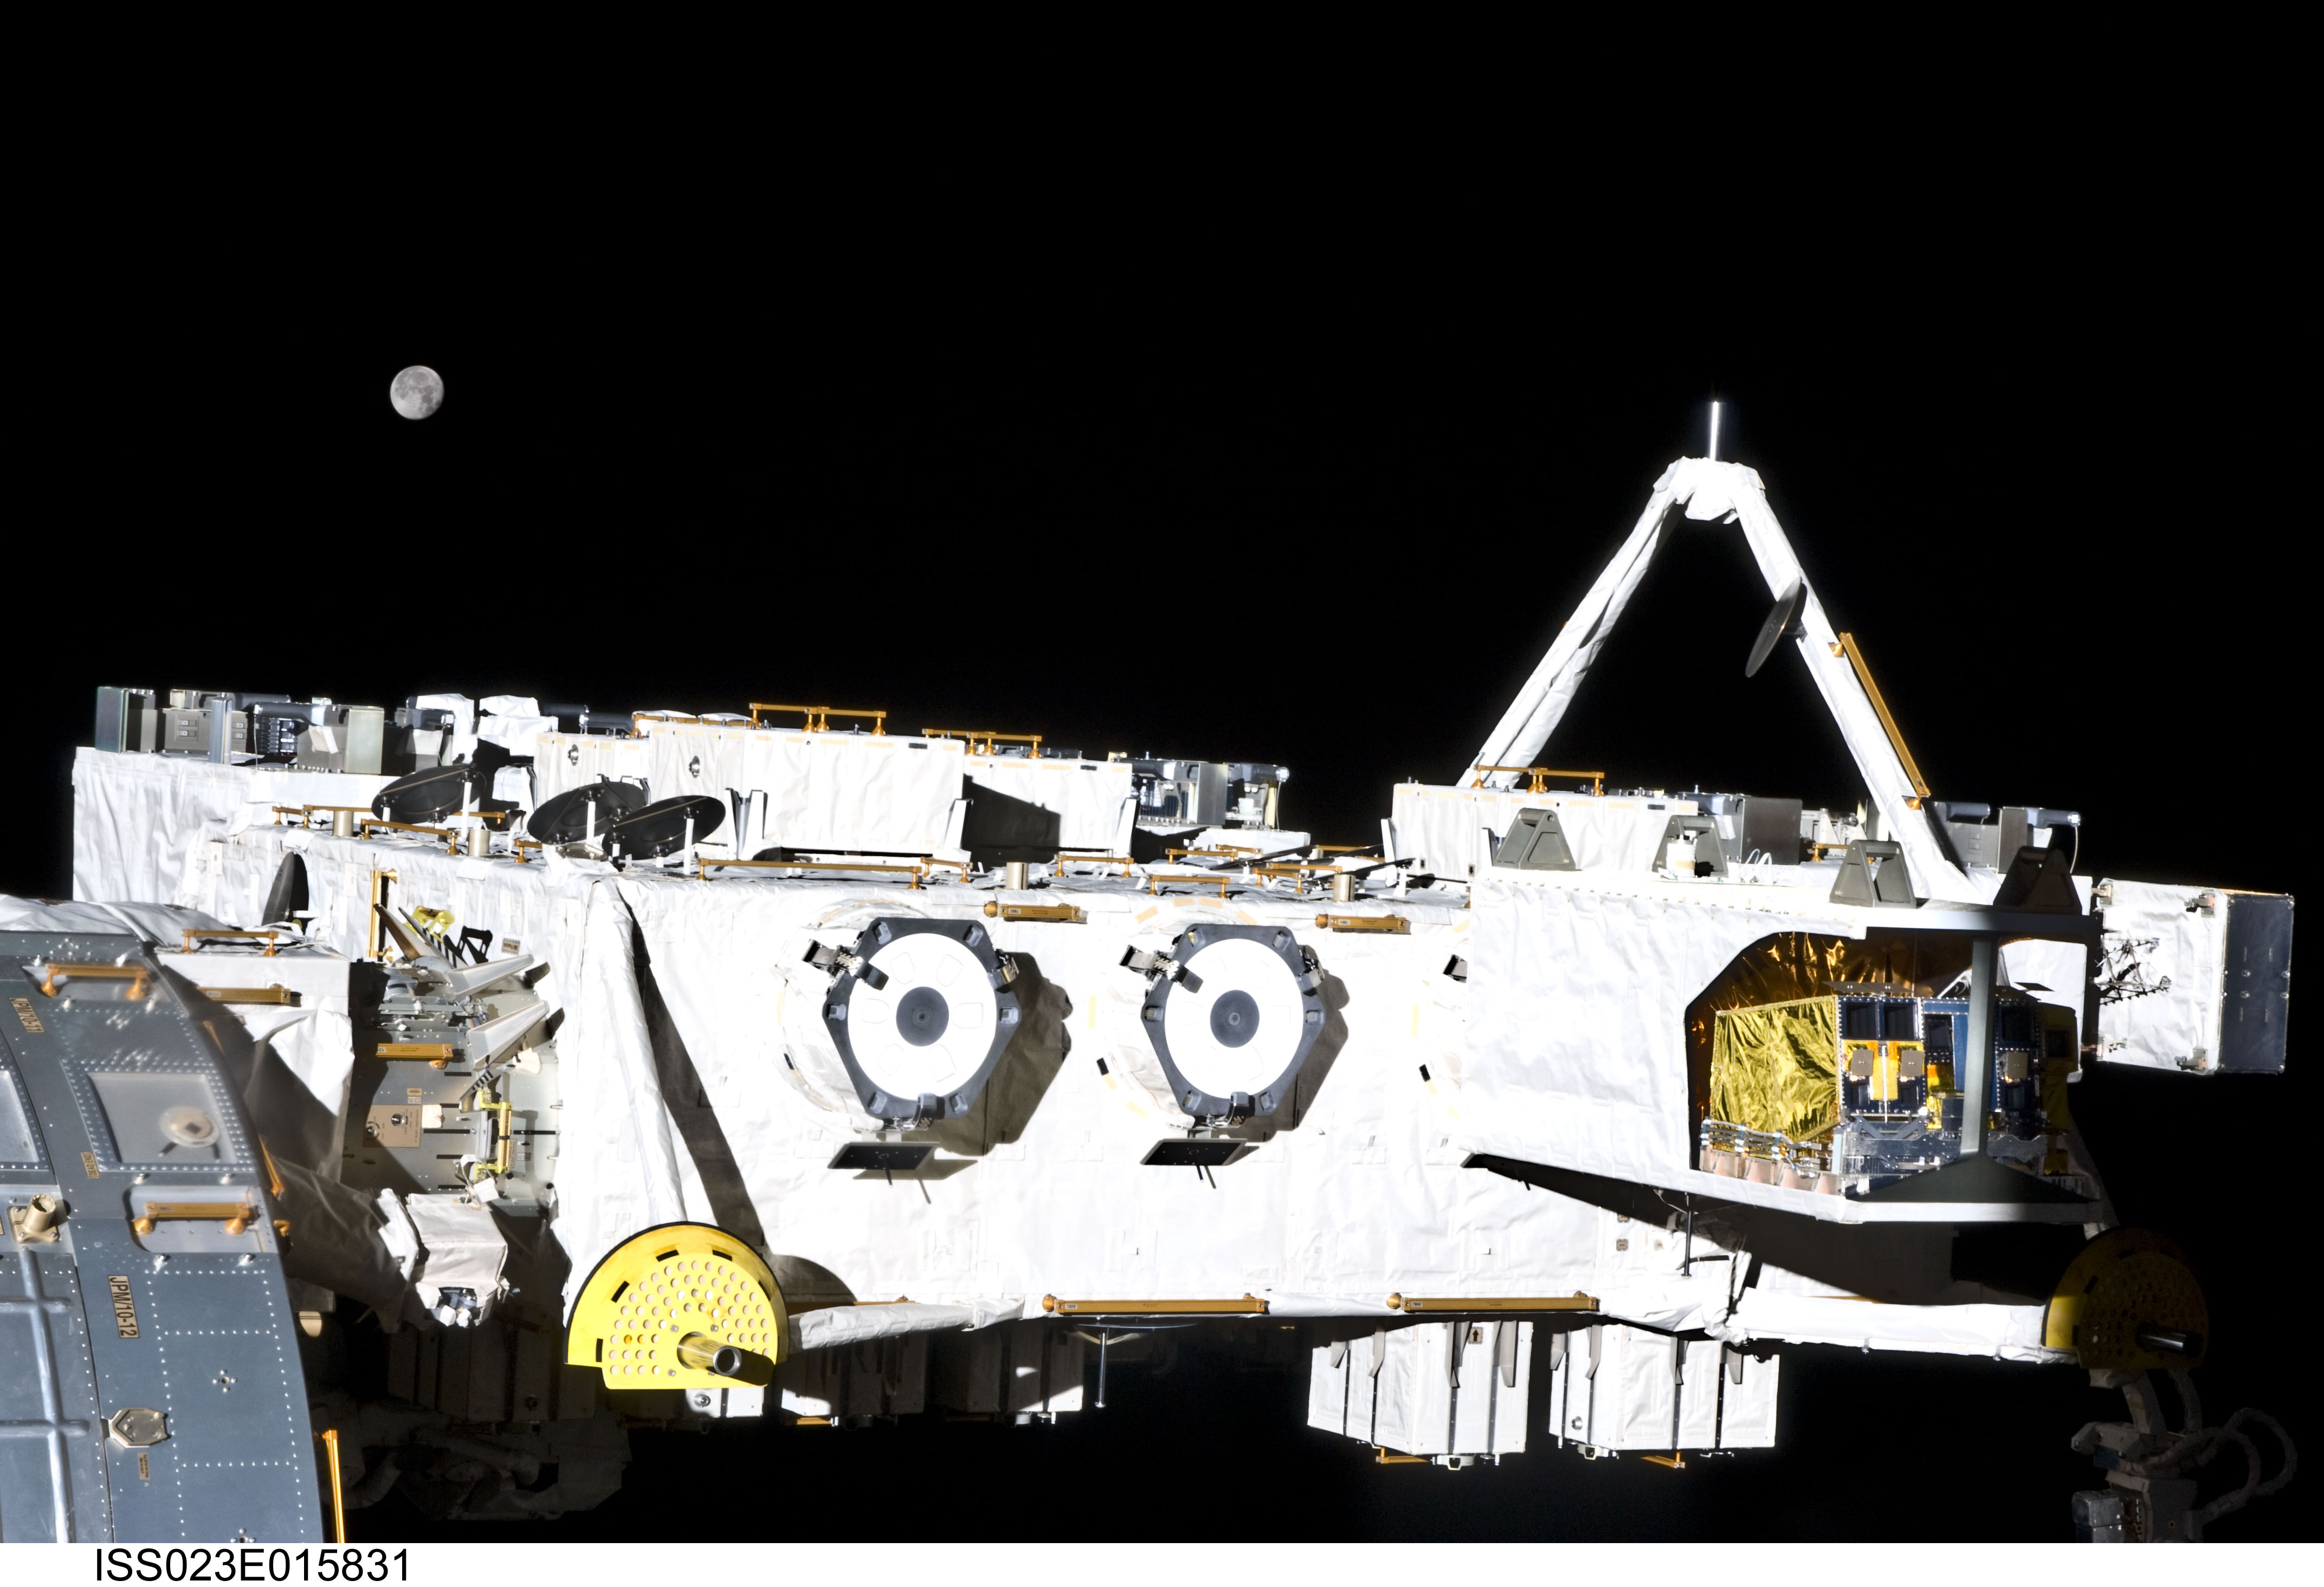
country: ATLANTIC OCEAN
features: PAN-ISS, GIBBOUS MOON WANING
